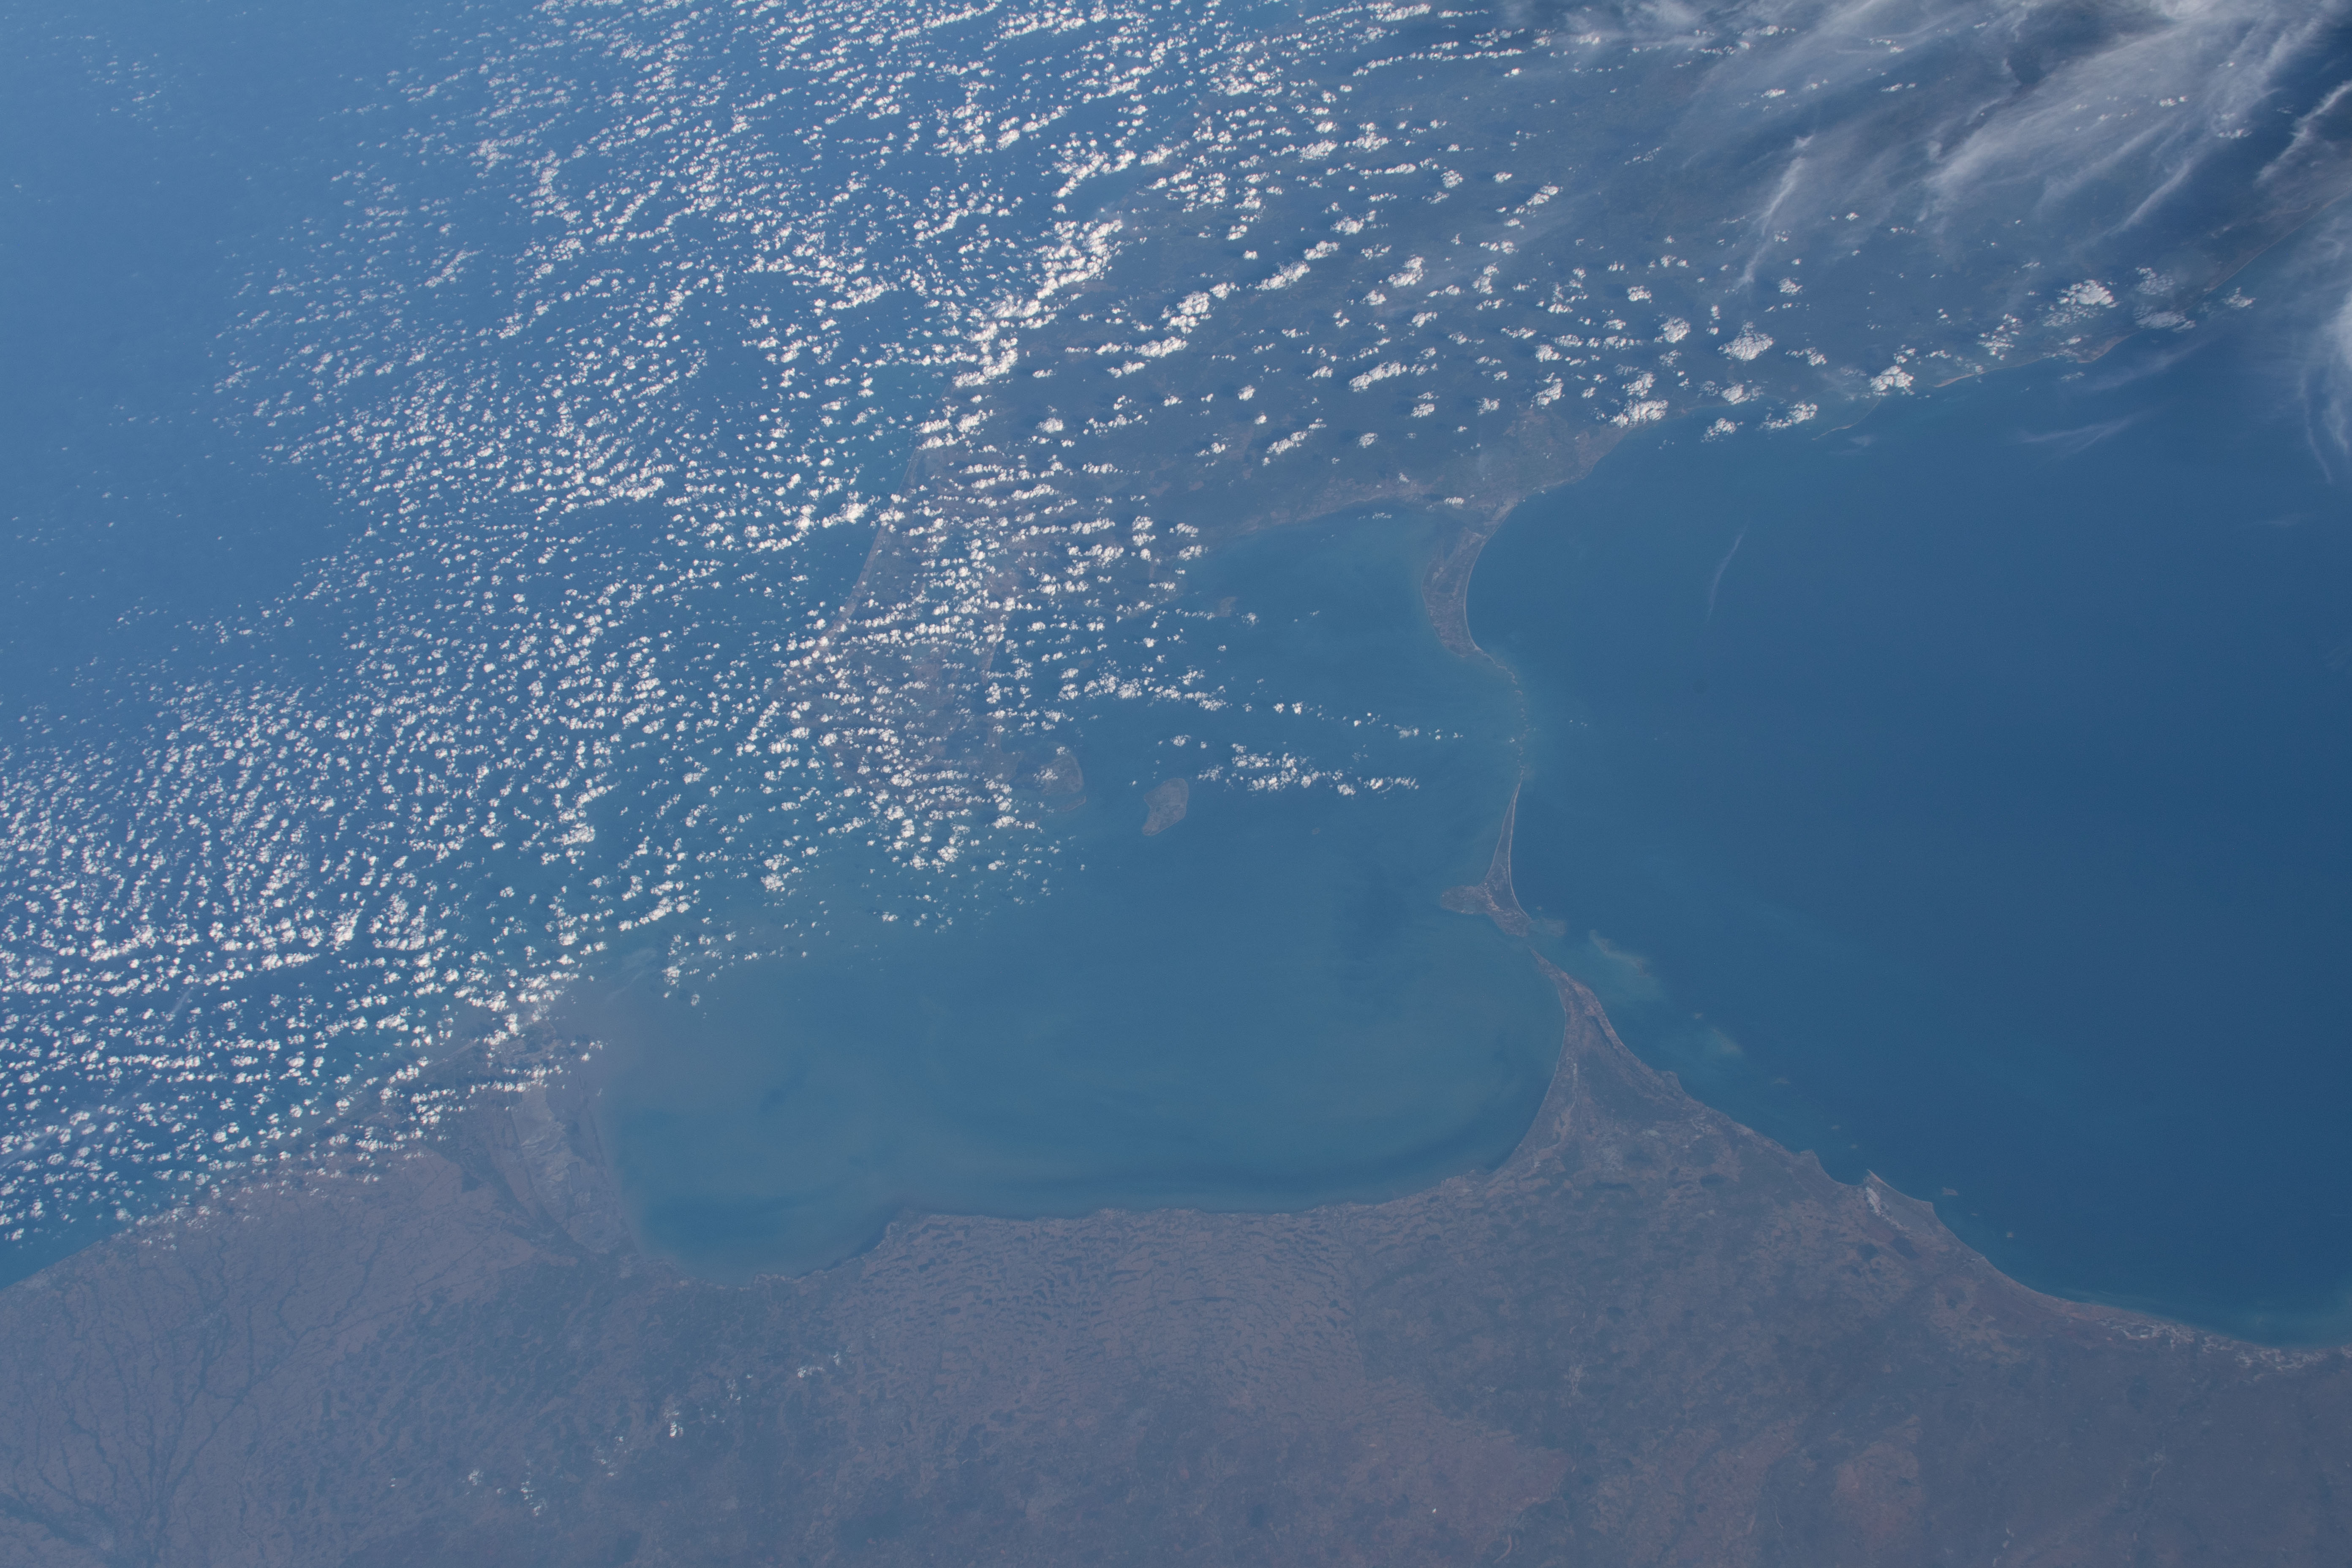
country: SRI LANKA
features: GULF OF MANNAR, JAFFNA, RAMESWARAM
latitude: 9.5
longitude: 79.5
